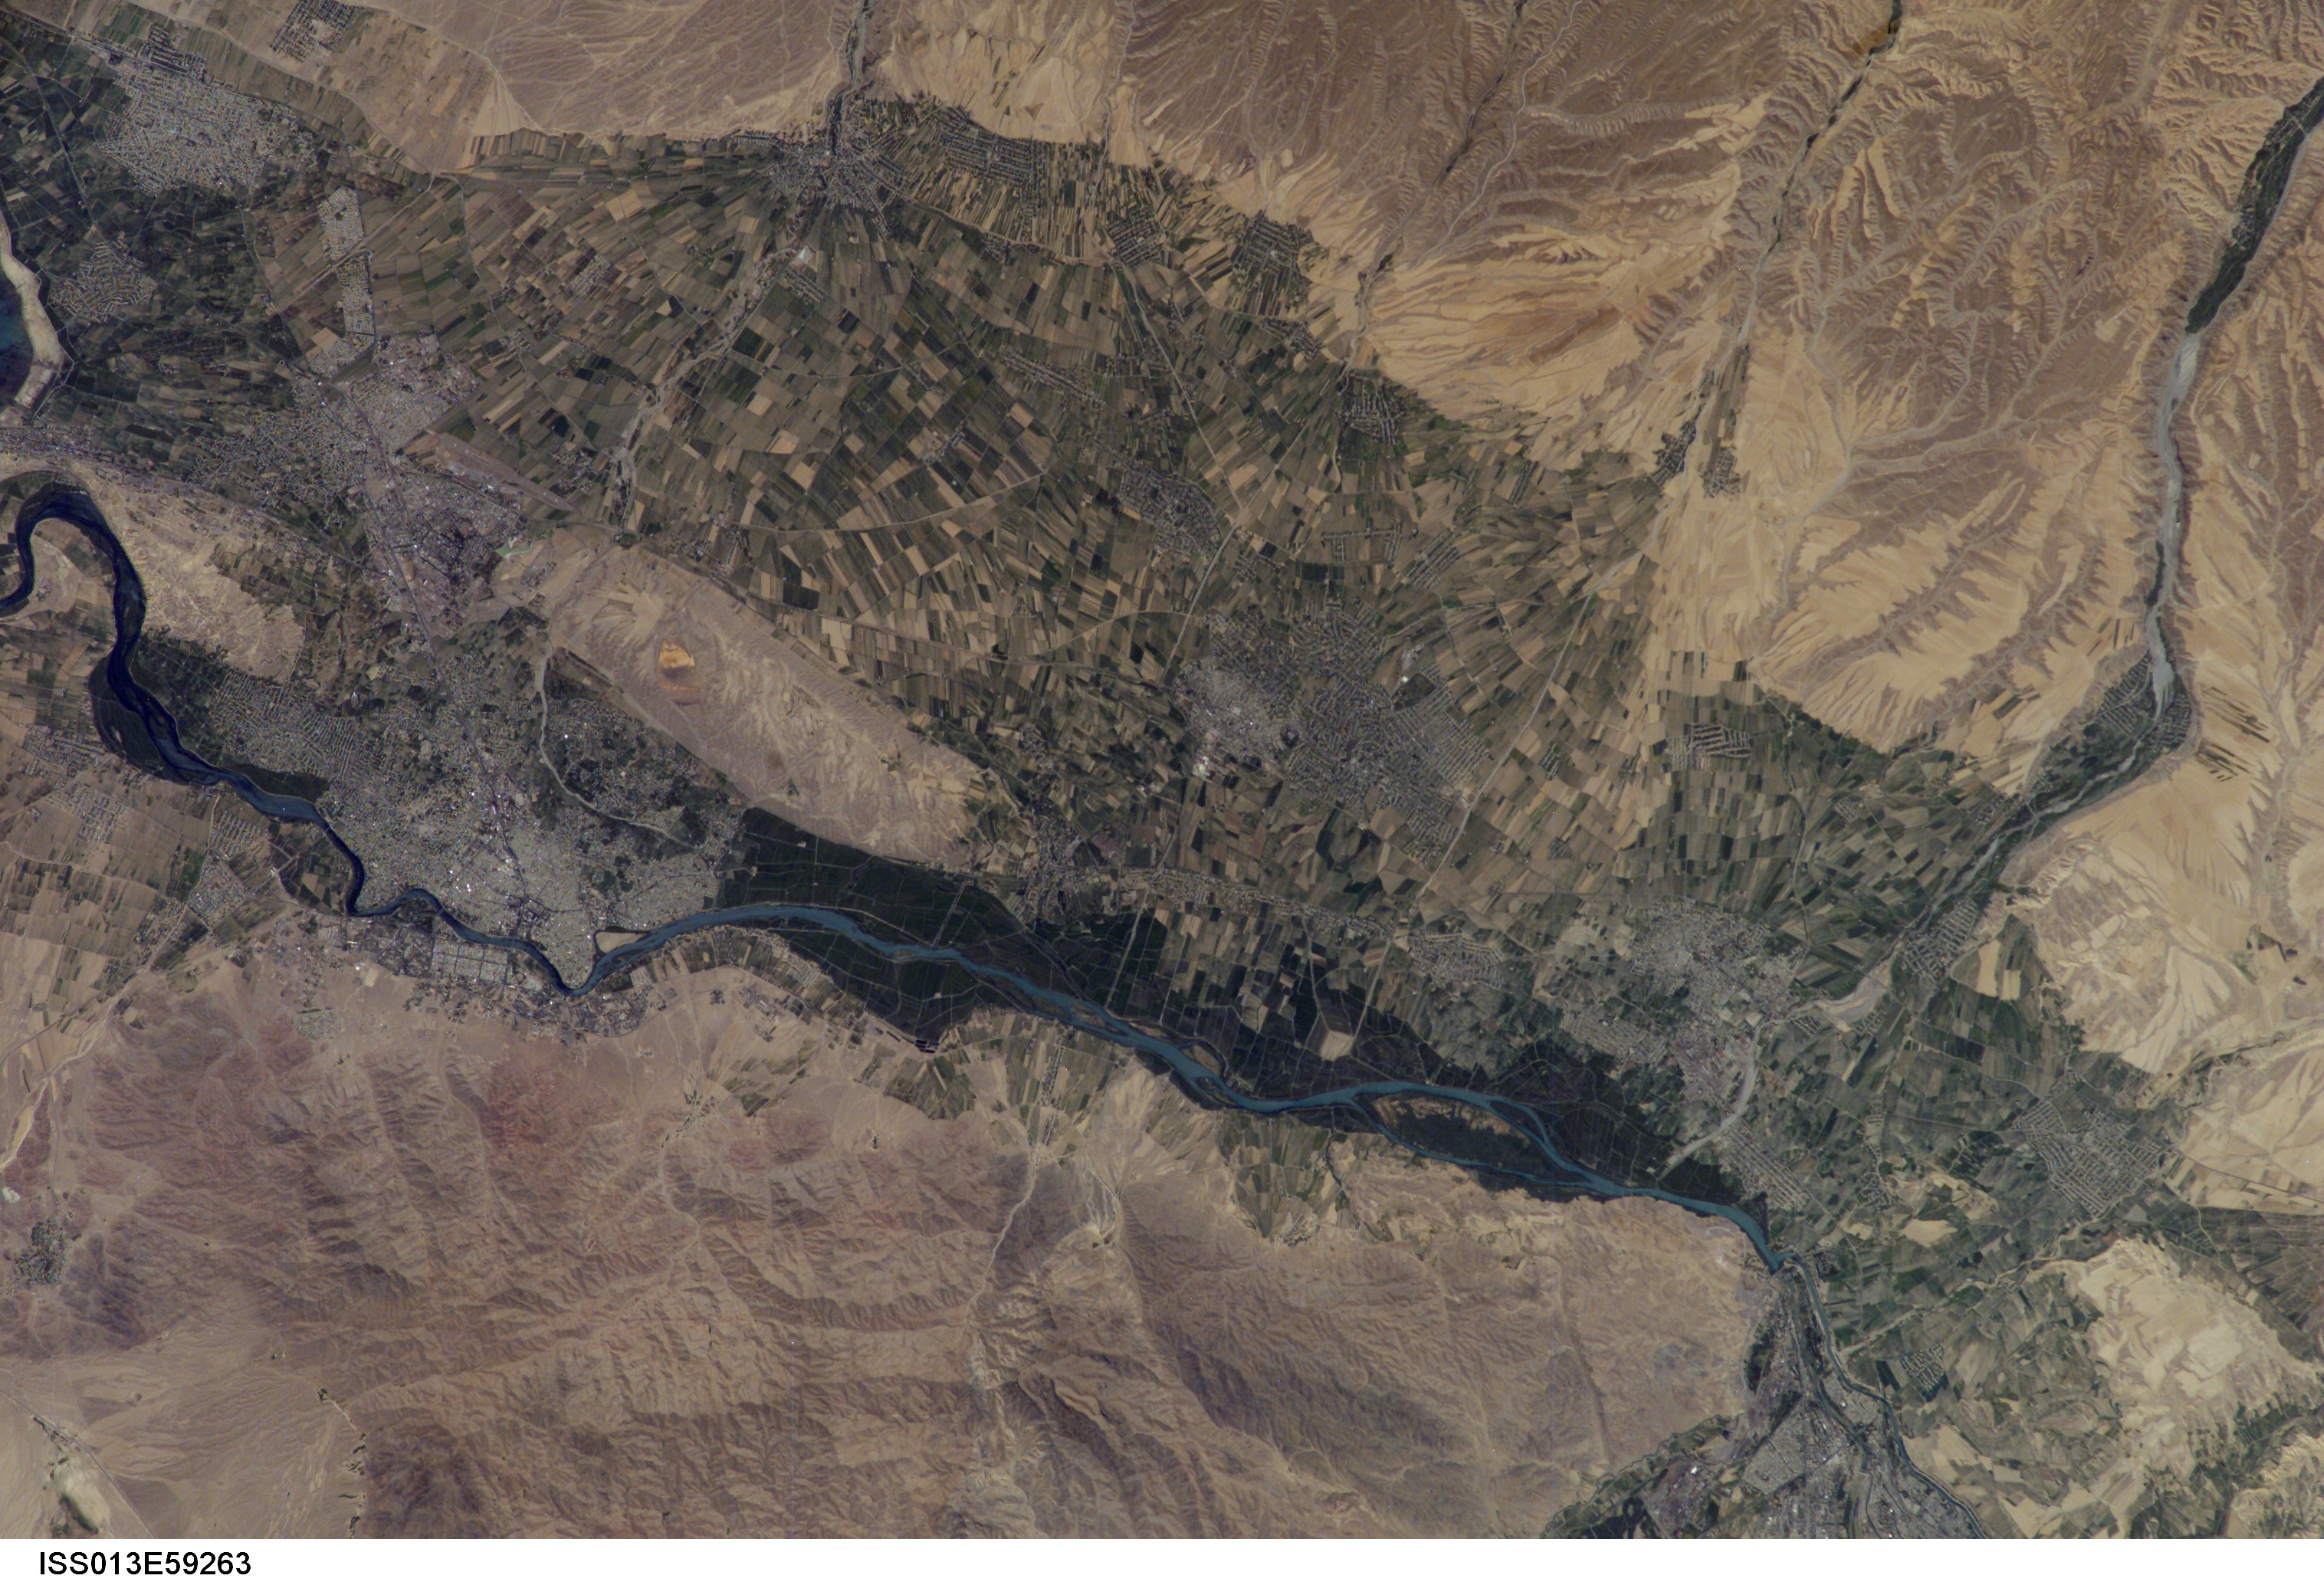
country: KYRGYZSTAN
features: SYRDAR'YA R. V., AGR., KHUJAND
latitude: 40.0
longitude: 69.5
